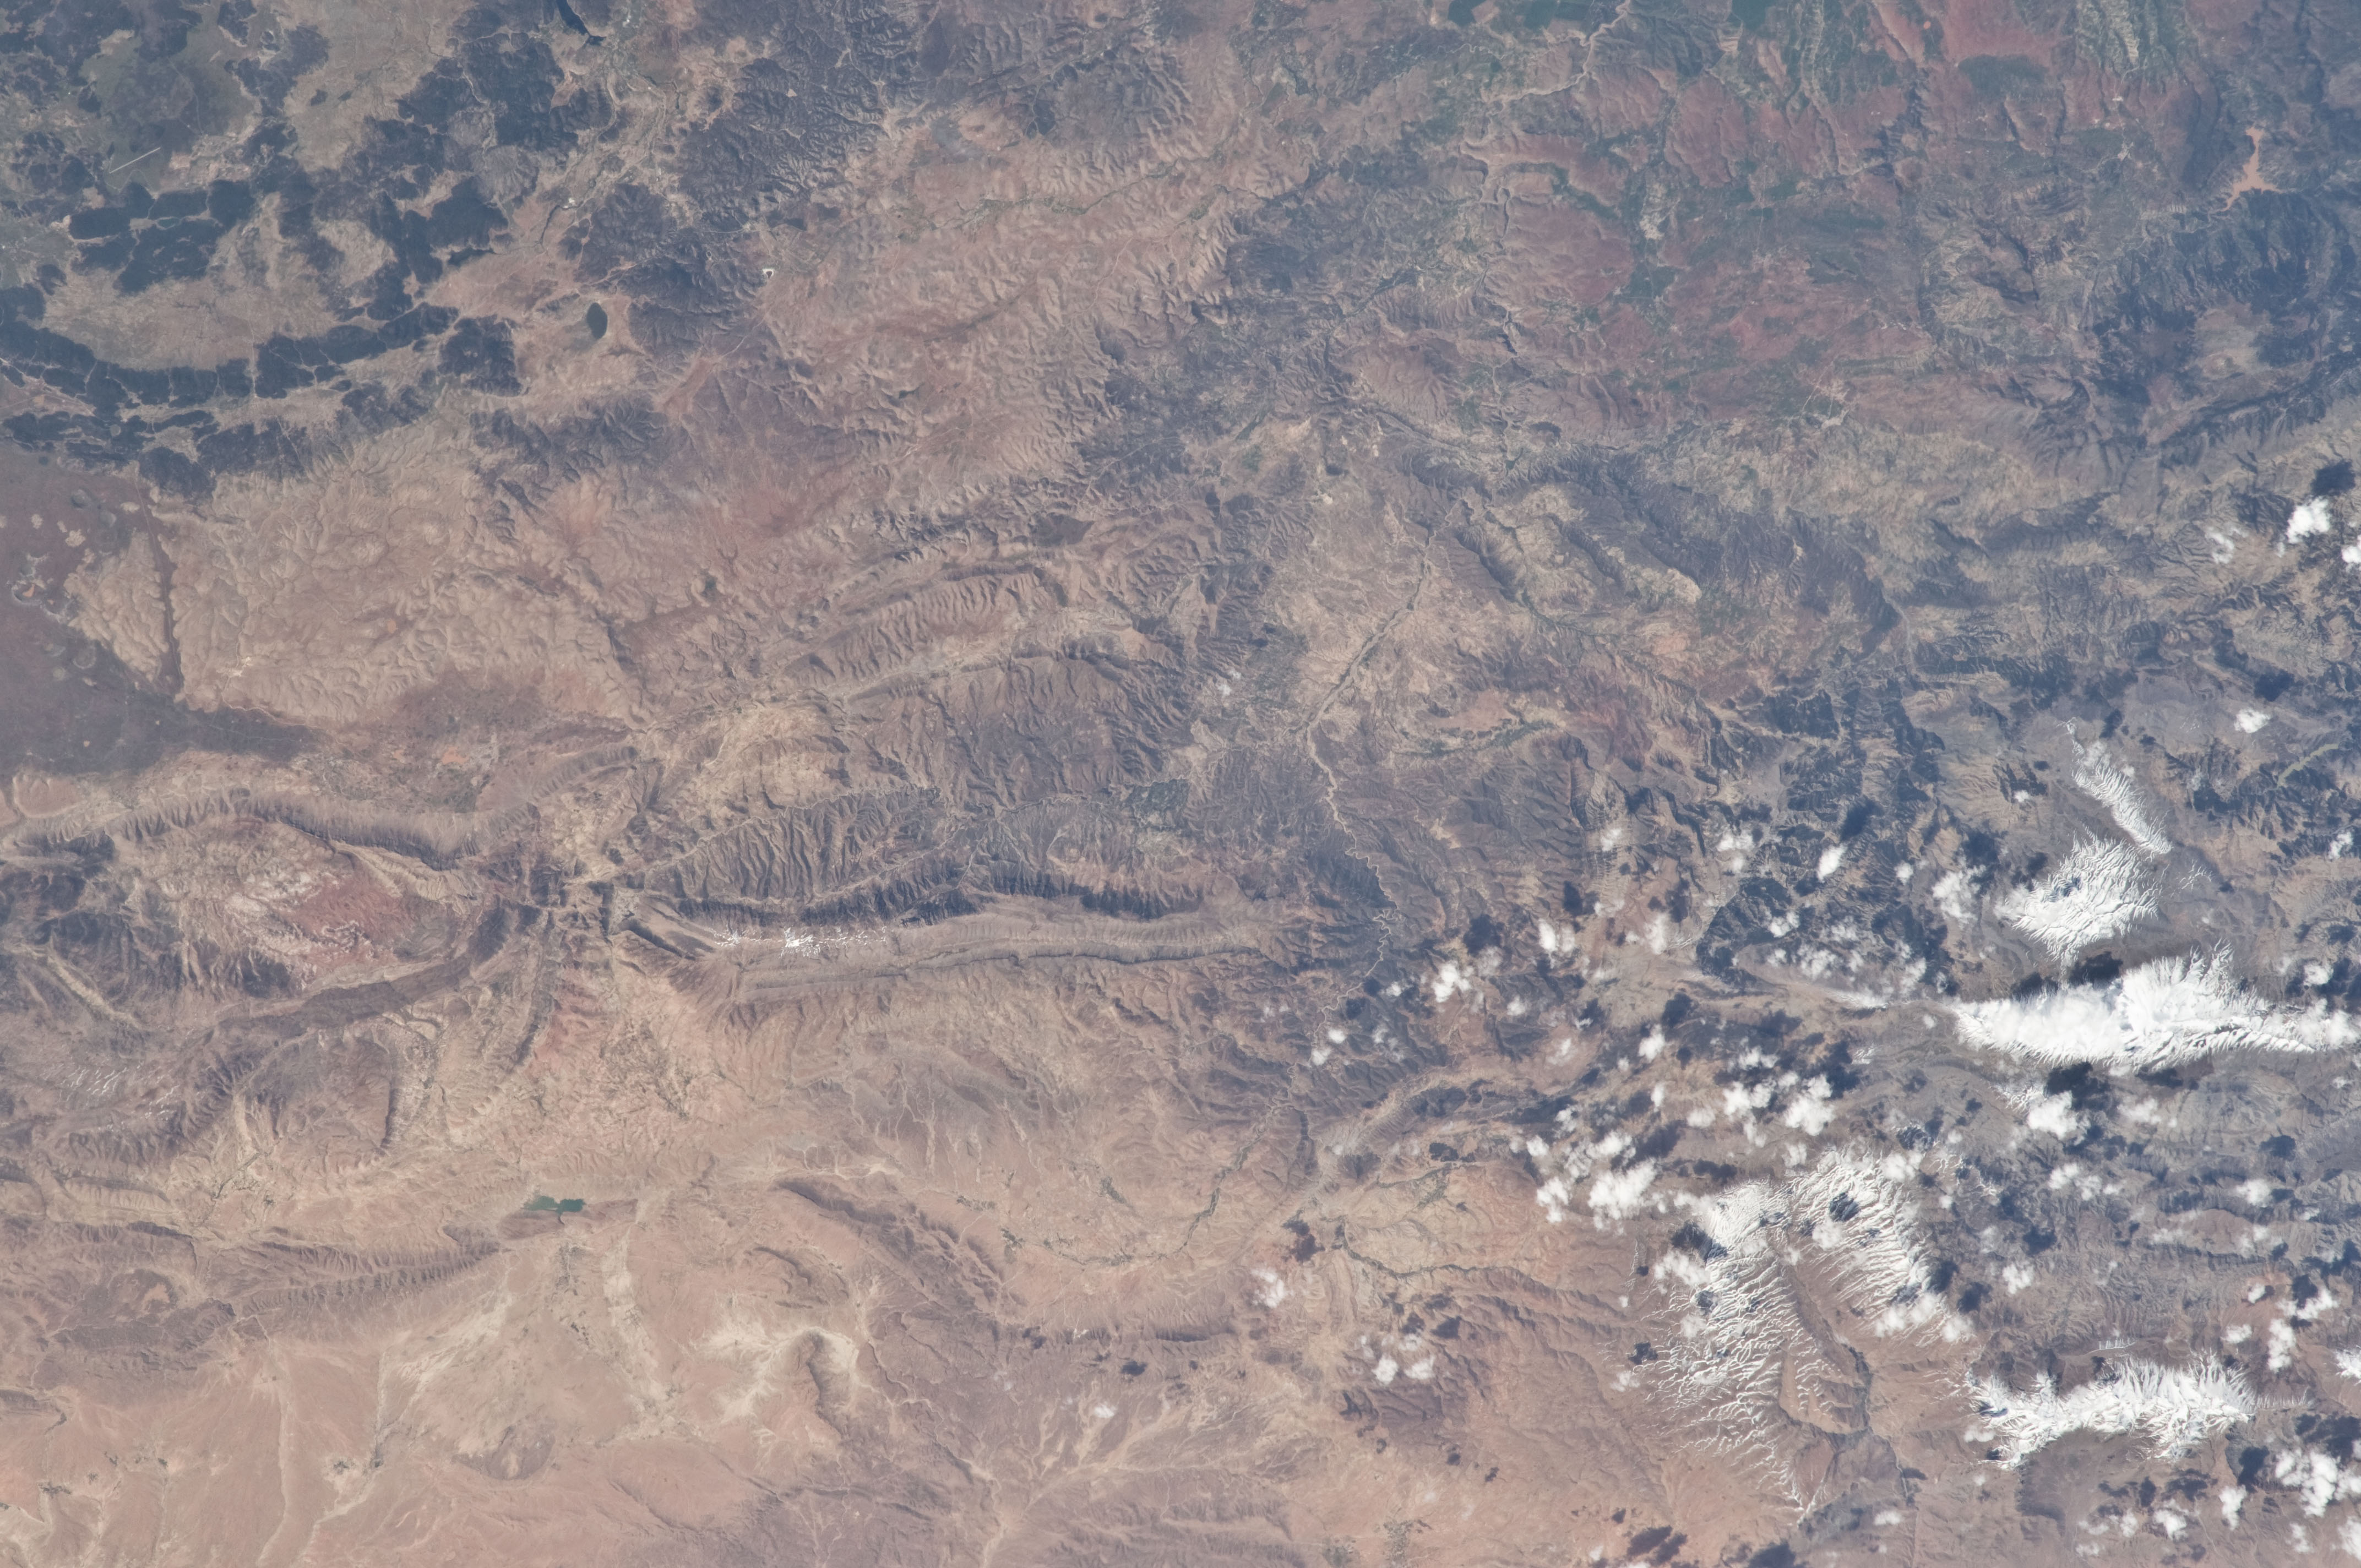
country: MOROCCO
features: MIDDLE ATLAS MTS., BOULEMANE
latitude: 33.5
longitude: -4.5
